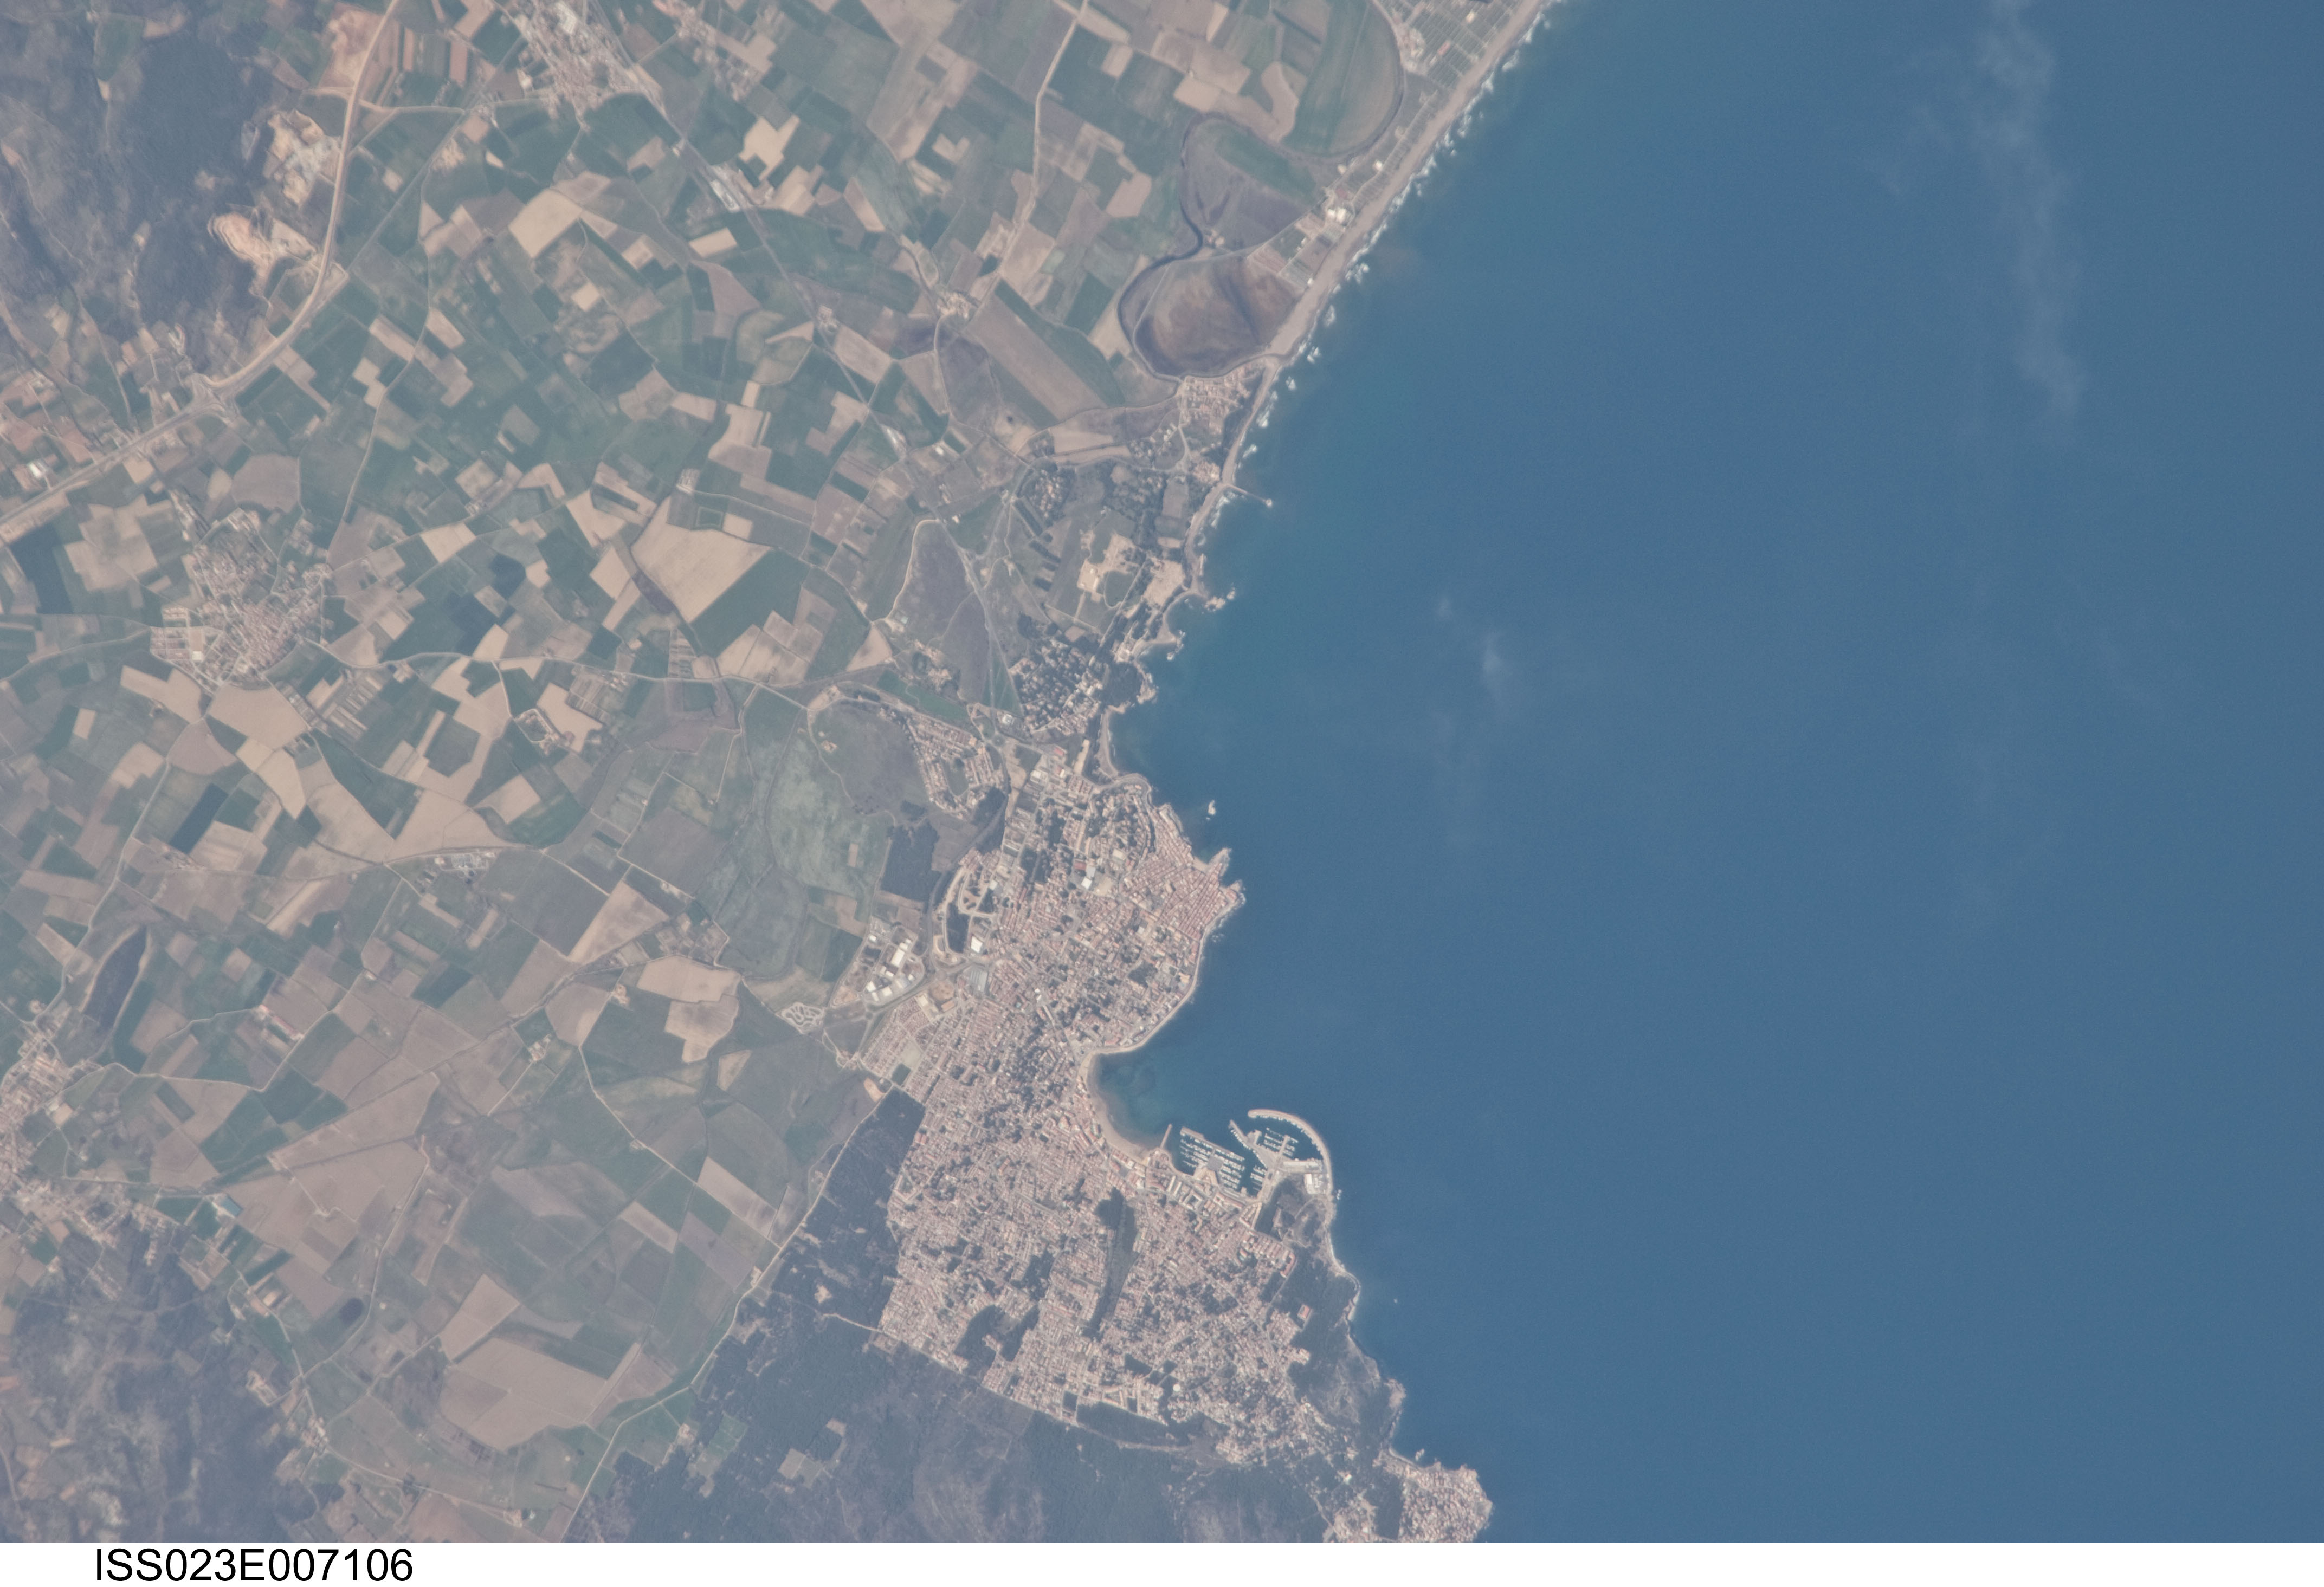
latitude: 42.1
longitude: 3.1
